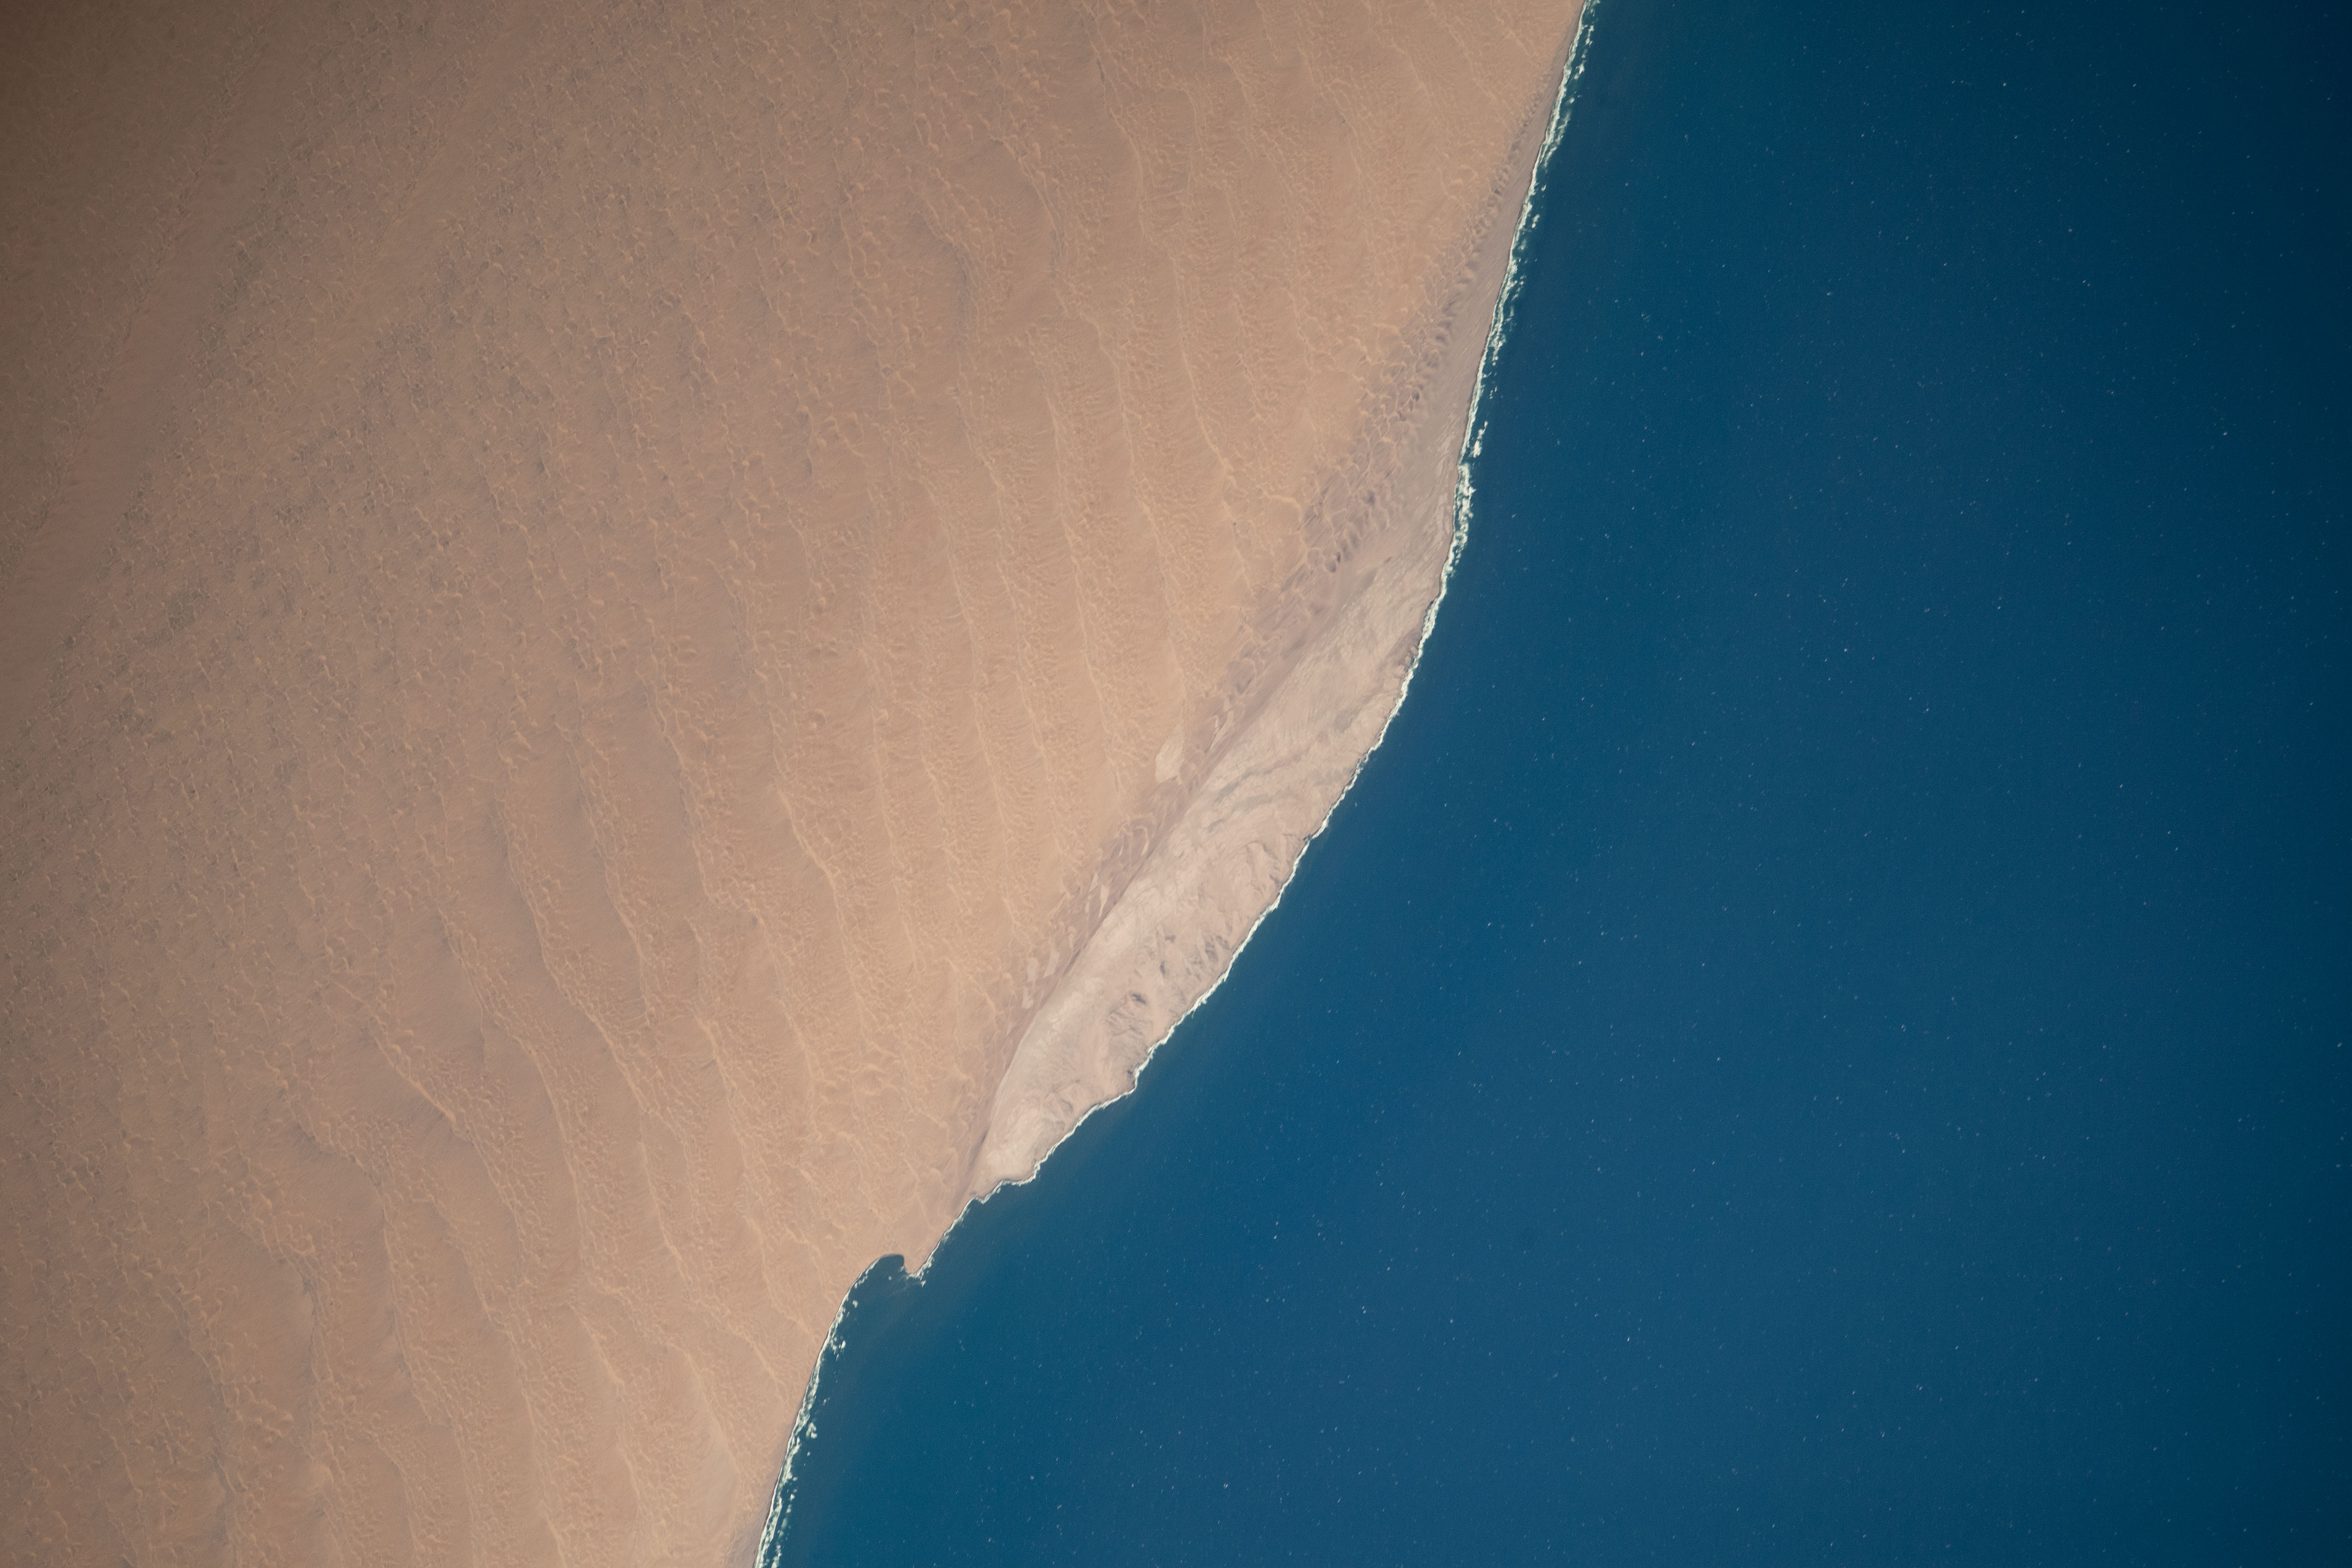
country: NAMIBIA
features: NAMIB DESERT, SADDLE HILL
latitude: -25.9
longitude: 14.9
